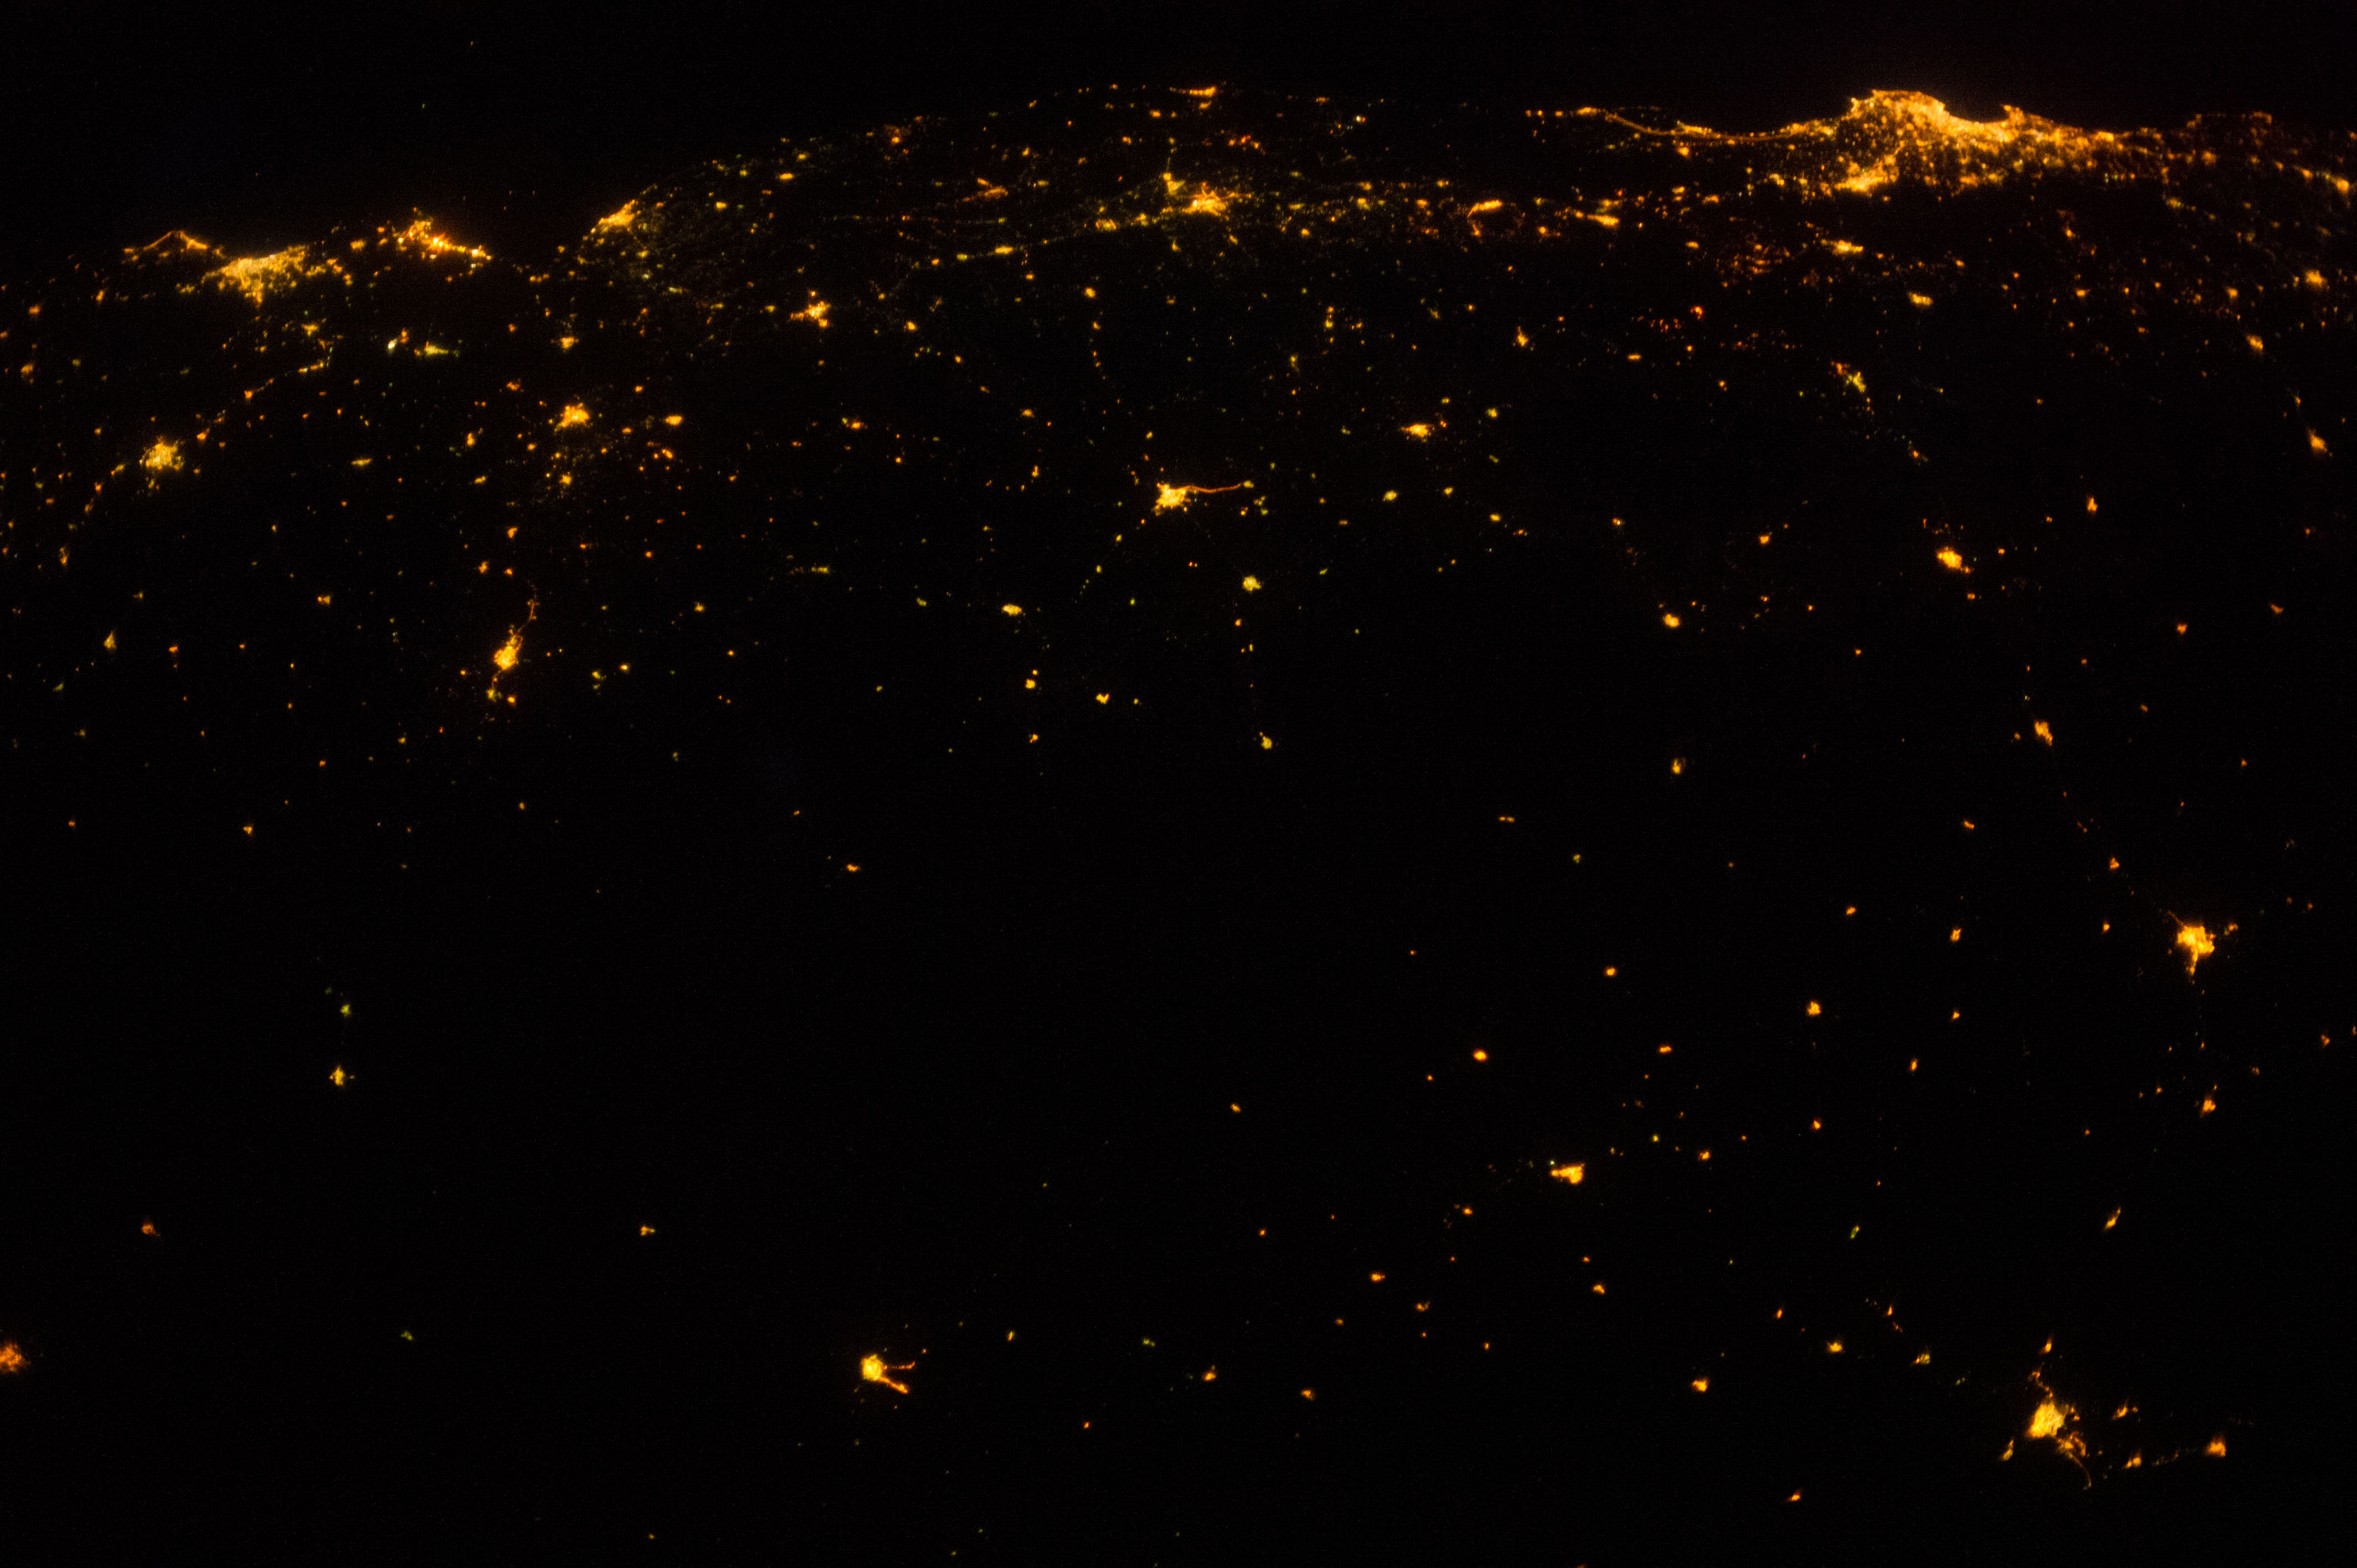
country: ALGERIA
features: ORAN AT NIGHT, ARZEW, ALGIERS
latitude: 35.5
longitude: 1.5
